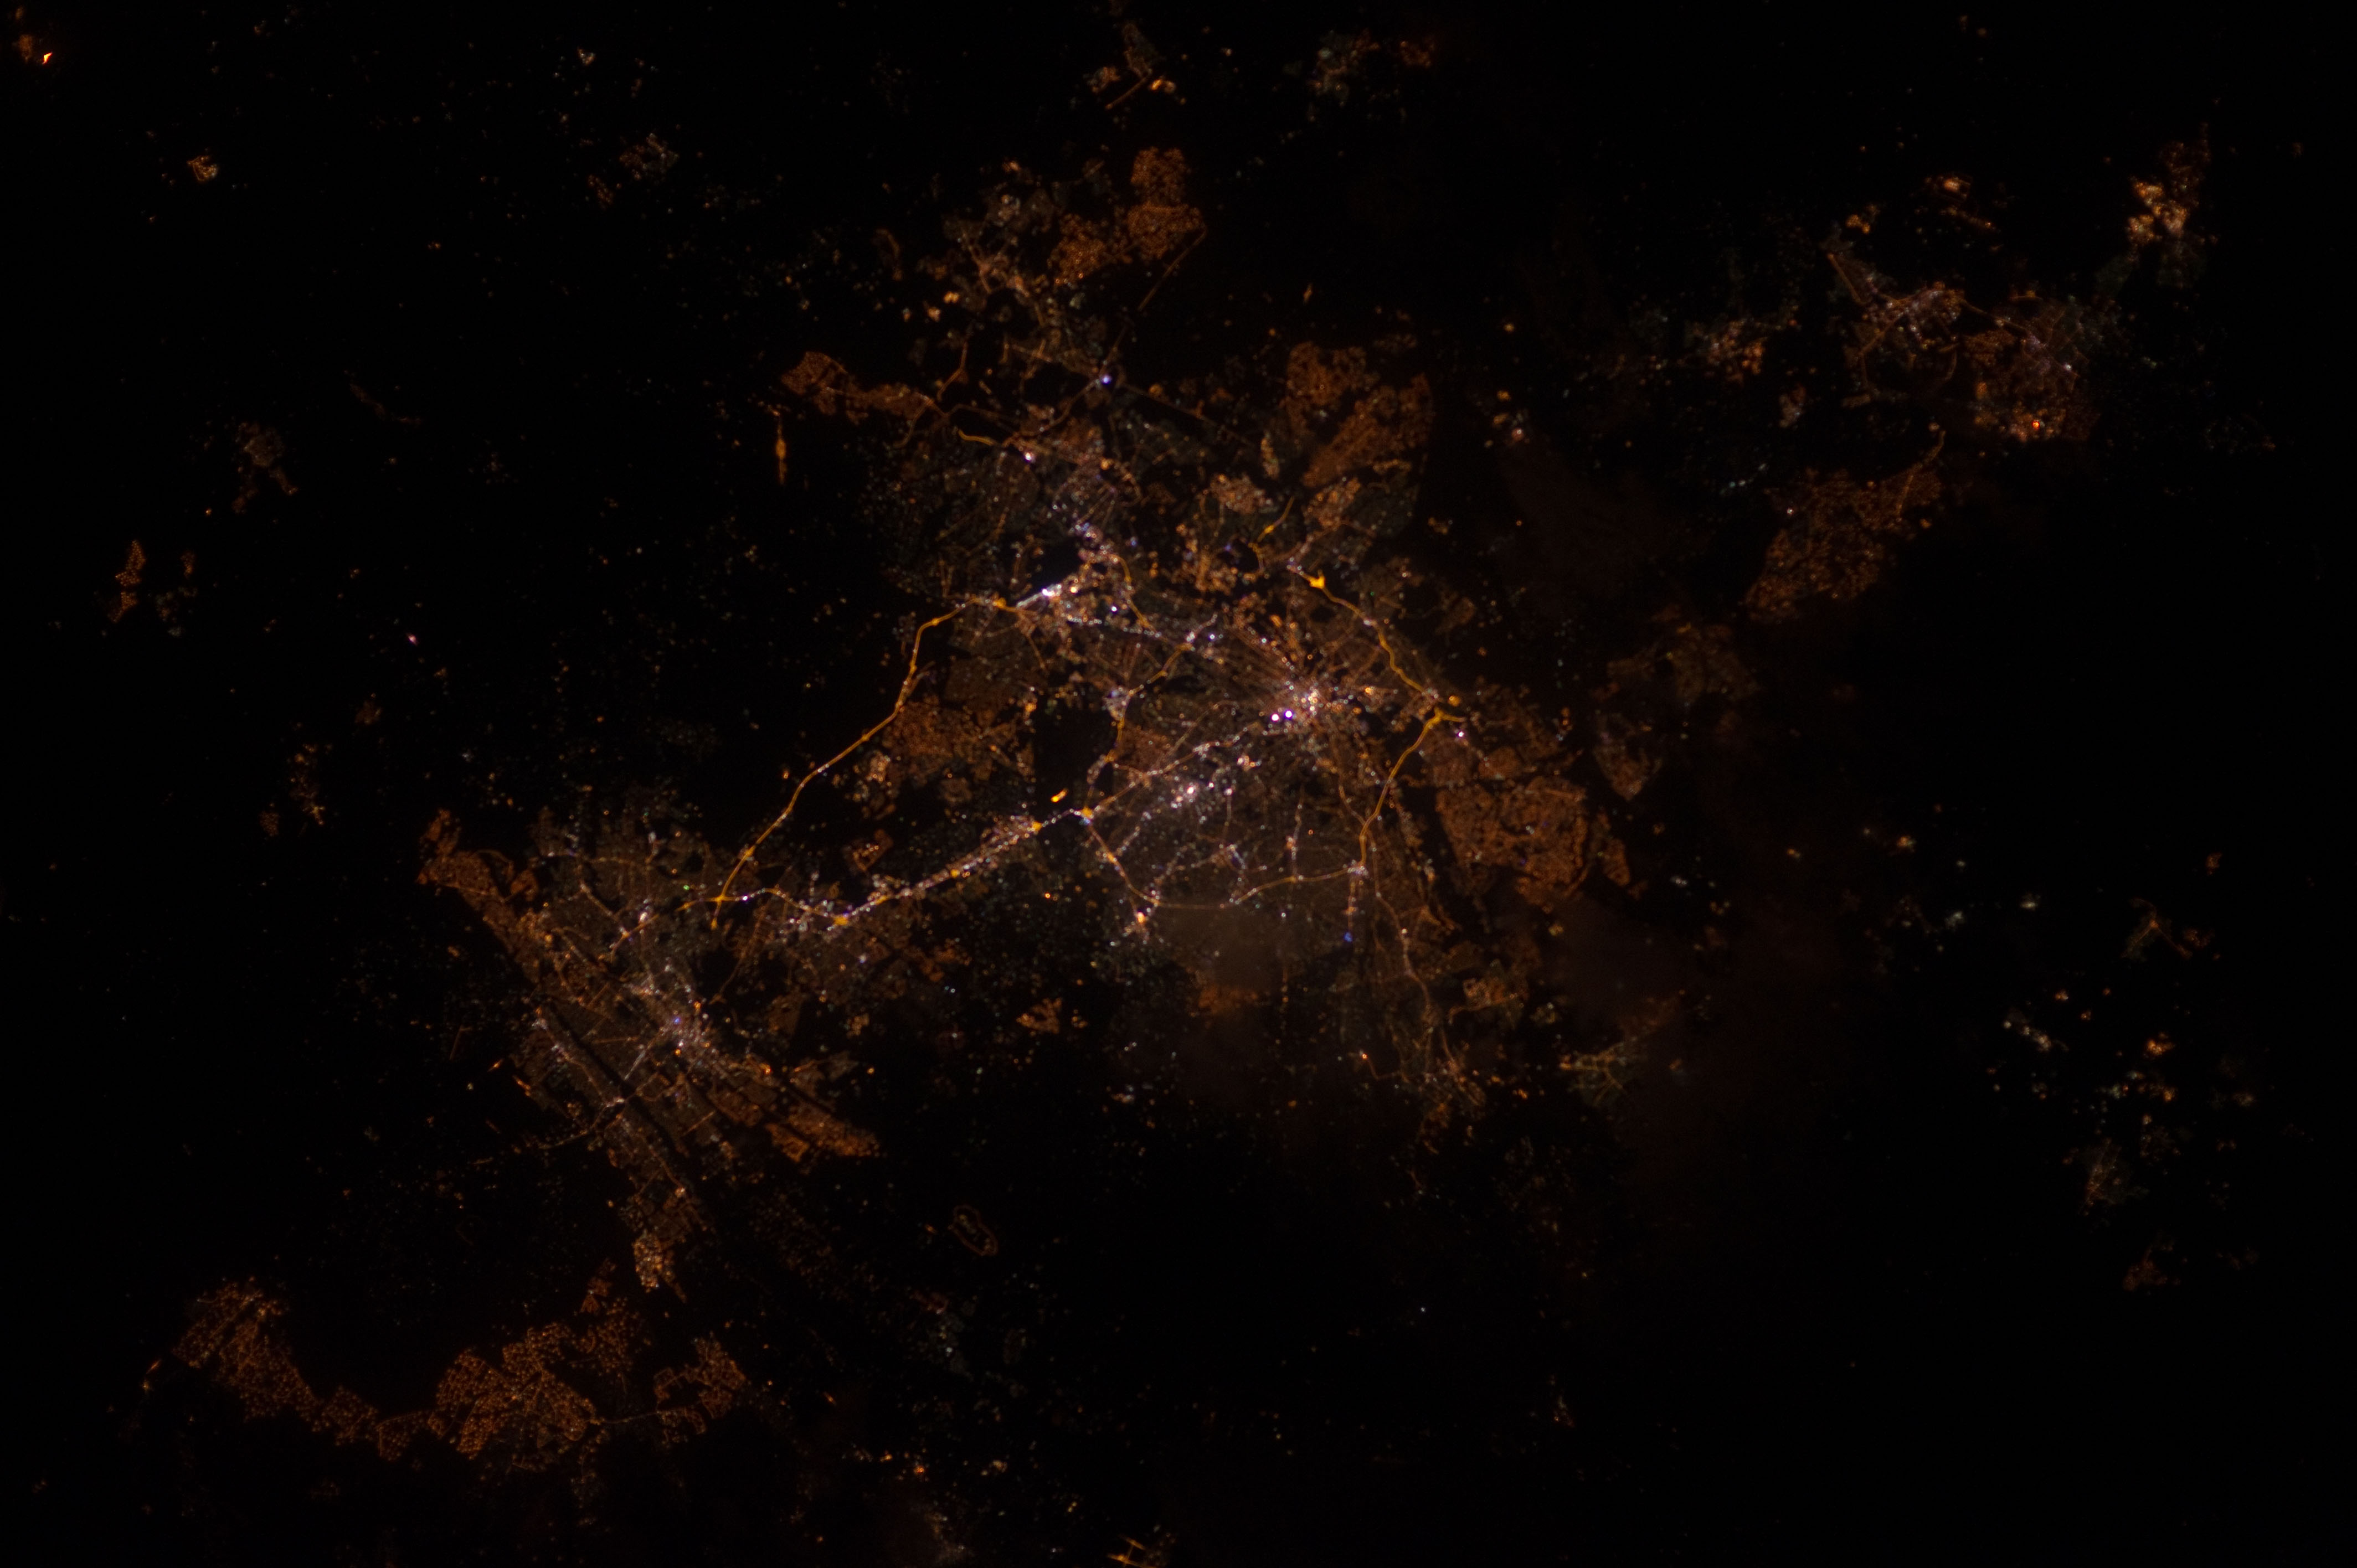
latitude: -26.2
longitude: 28.0
